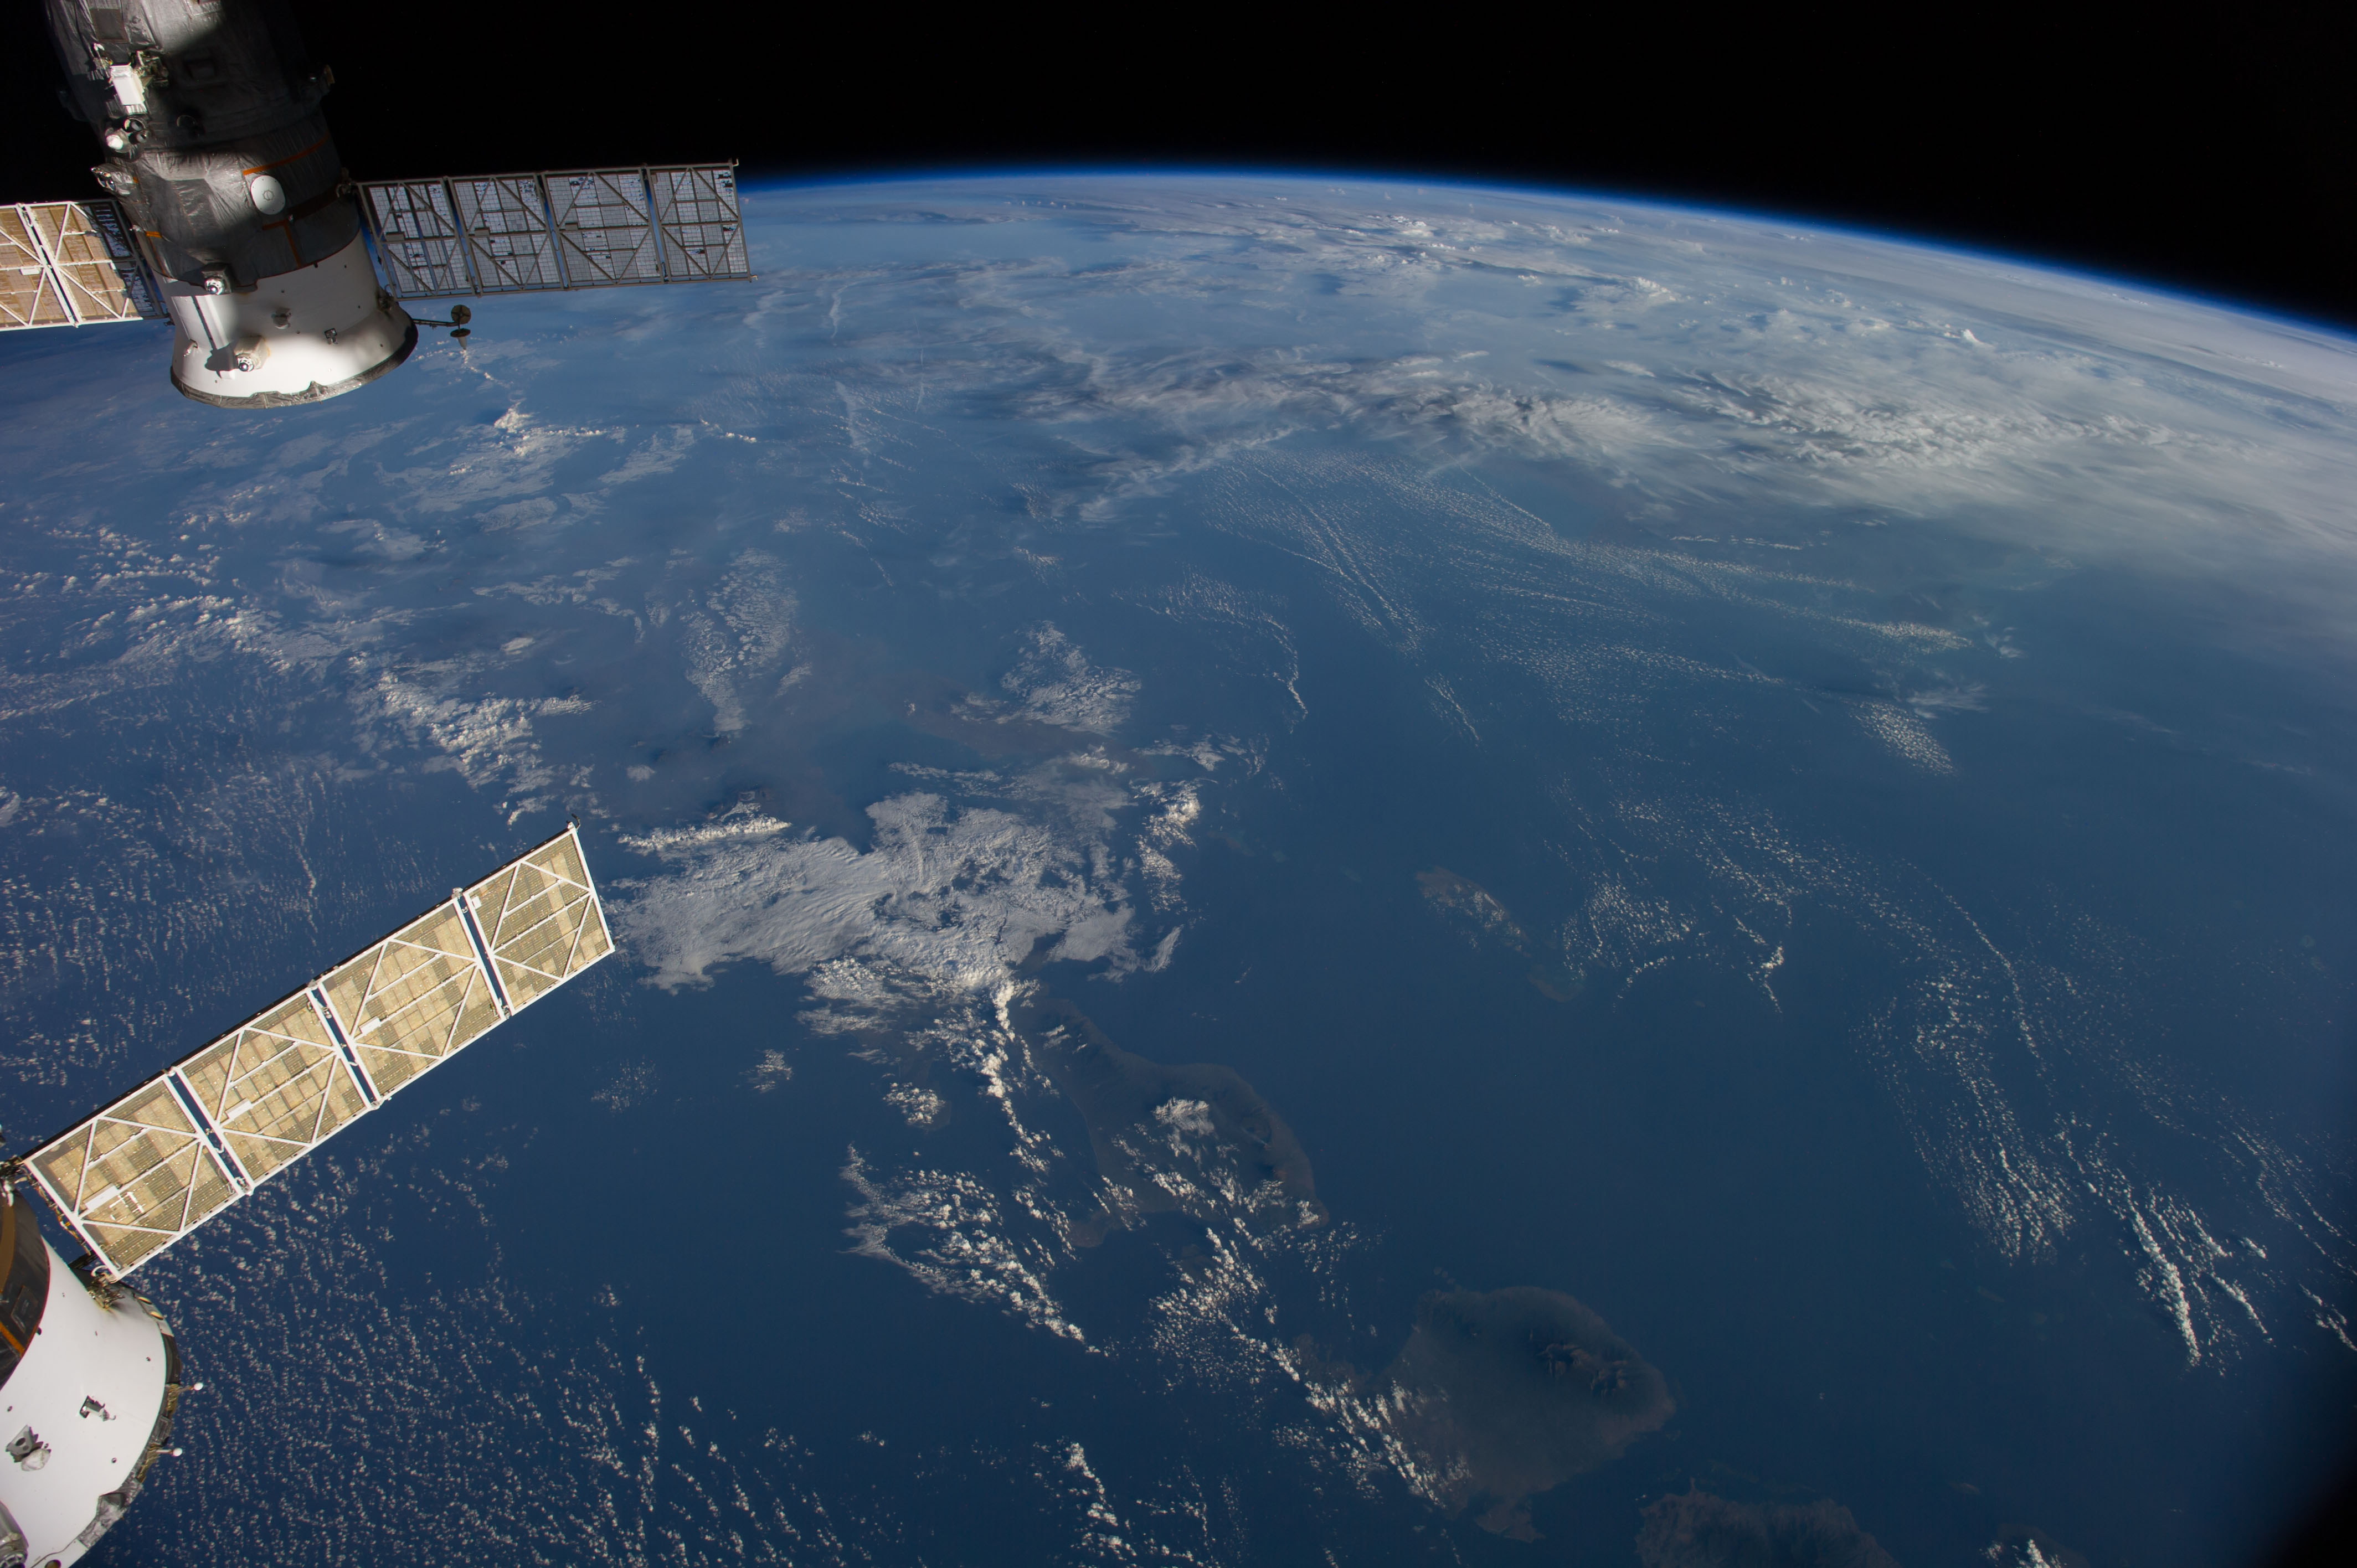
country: INDONESIA-J
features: BALI, W. NUSA TENGGARA, BALI S., JAVA S., ATMOSPHERIC LIMB
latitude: -7.0
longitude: 114.5
